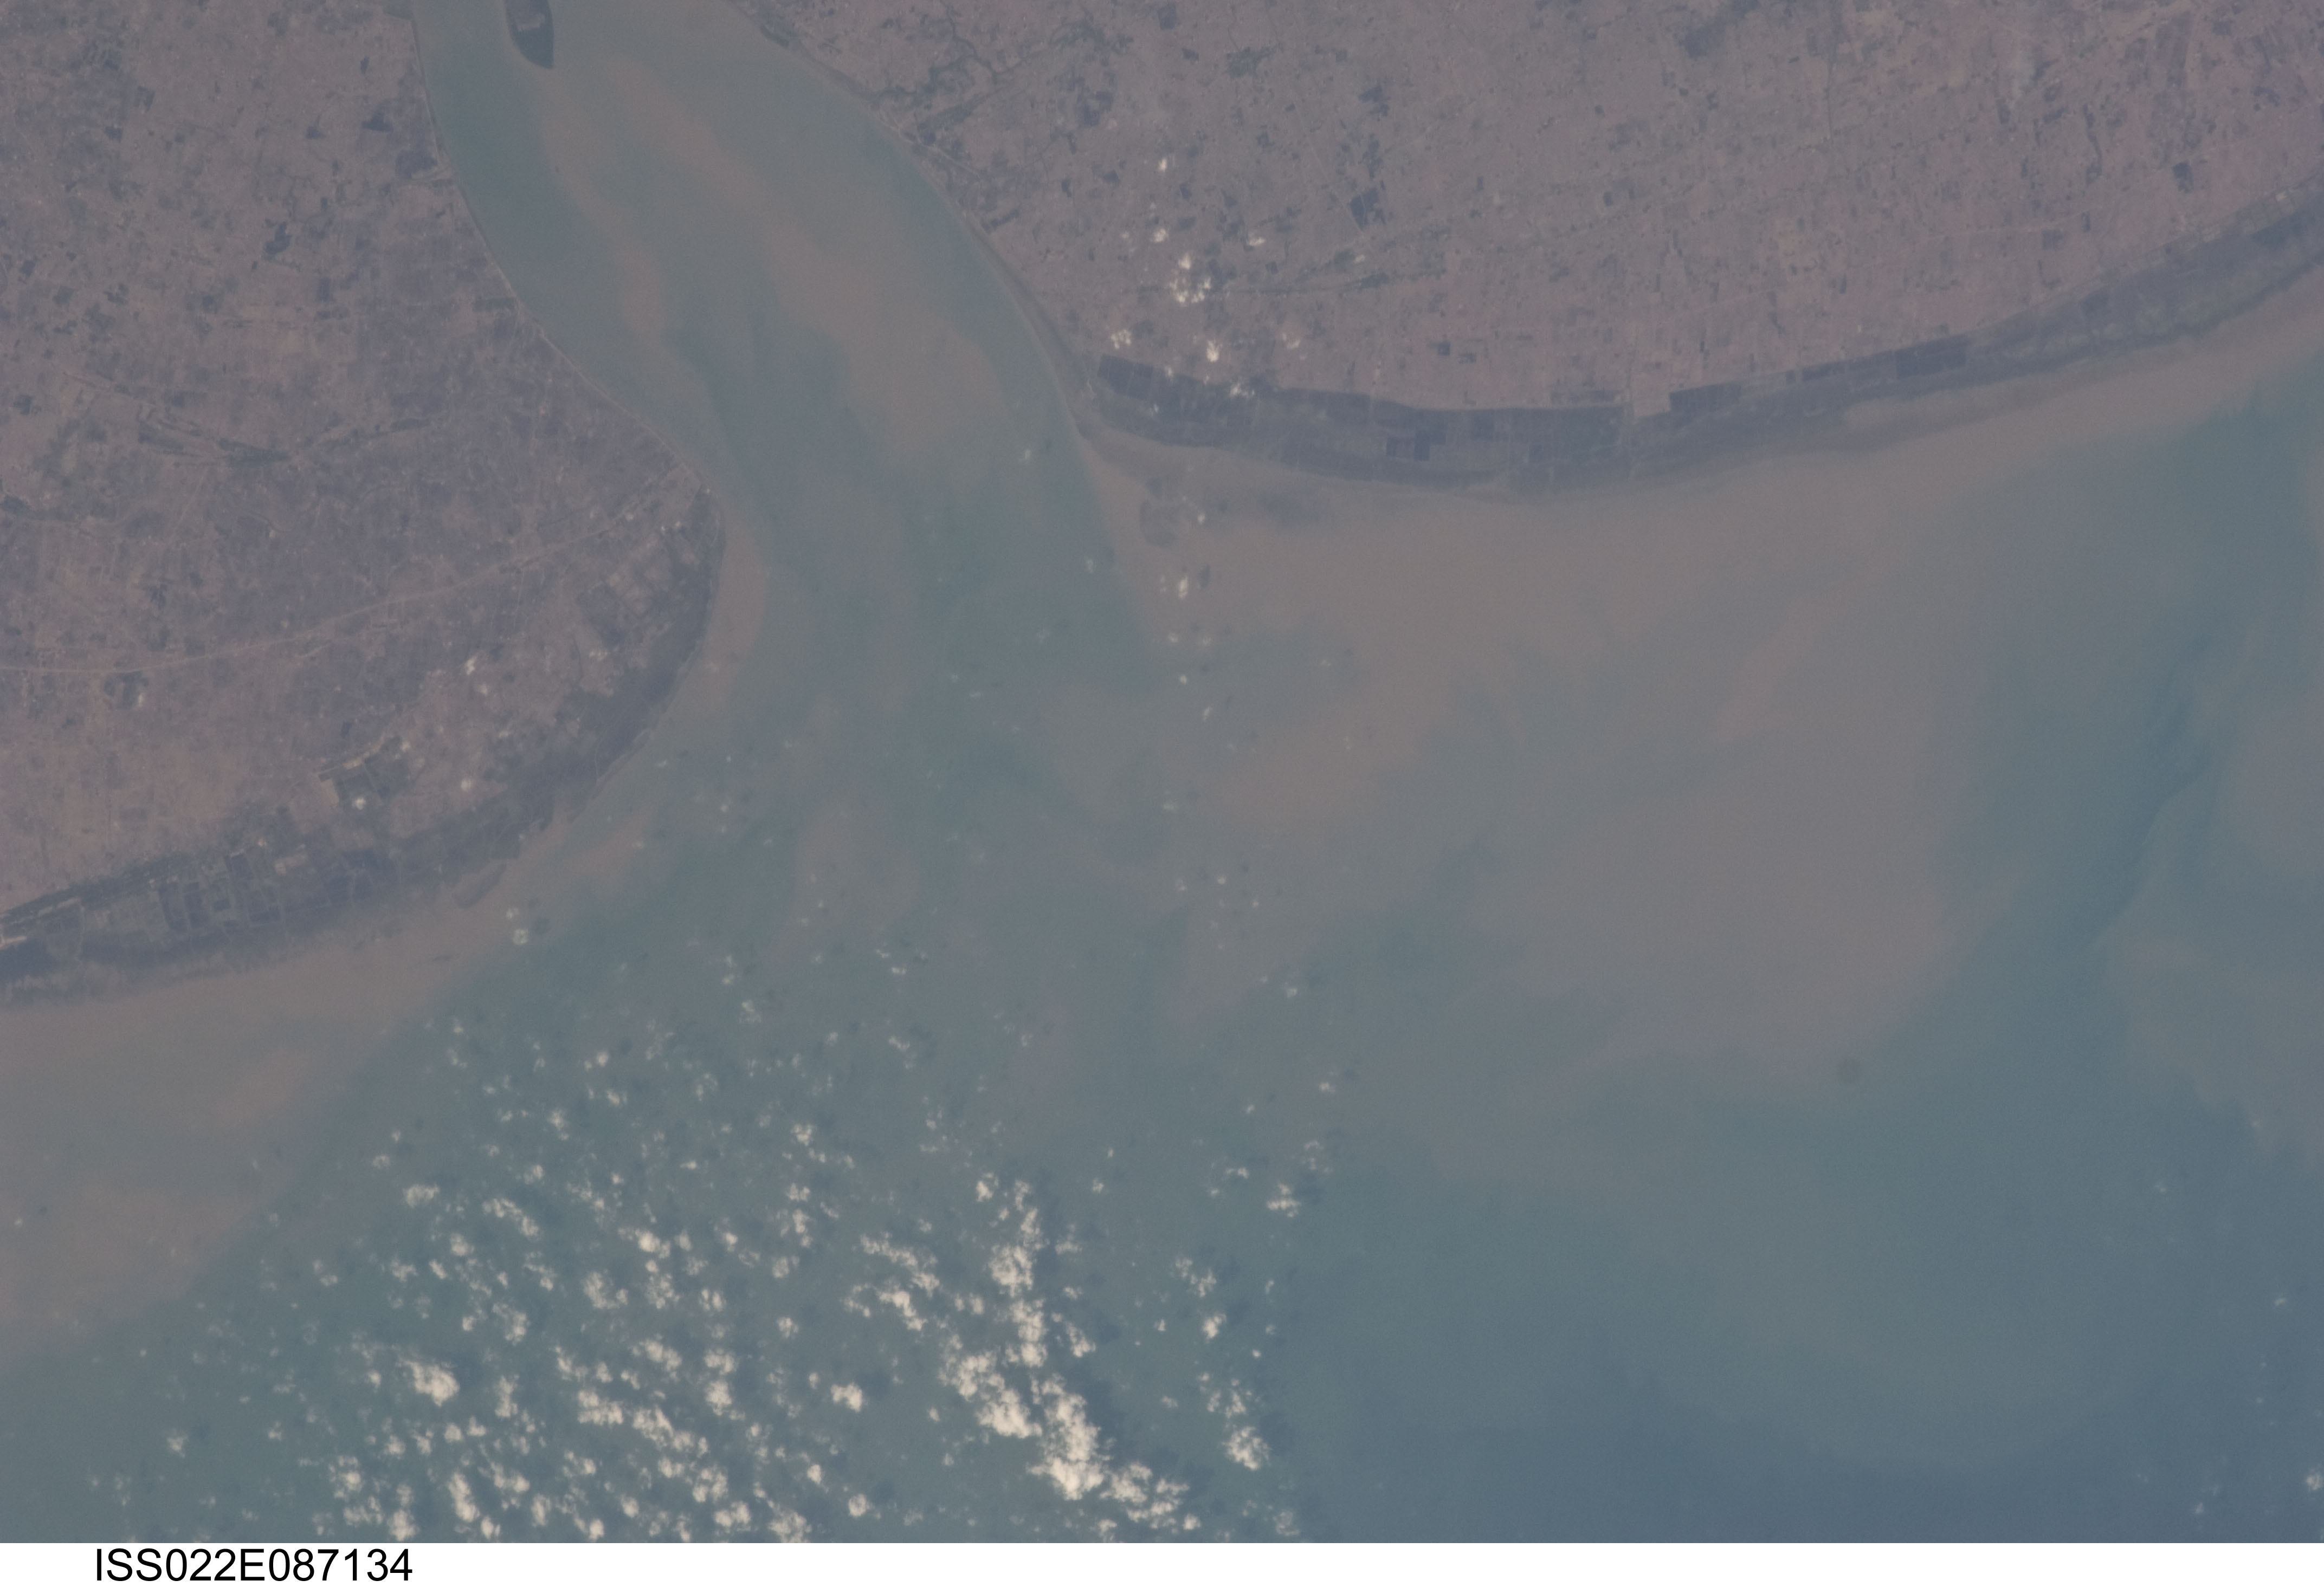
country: MYANMAR (BURMA)
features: RANGOON R. MOUTH, G. OF MARTABAN, SED.
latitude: 16.4
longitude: 96.4
